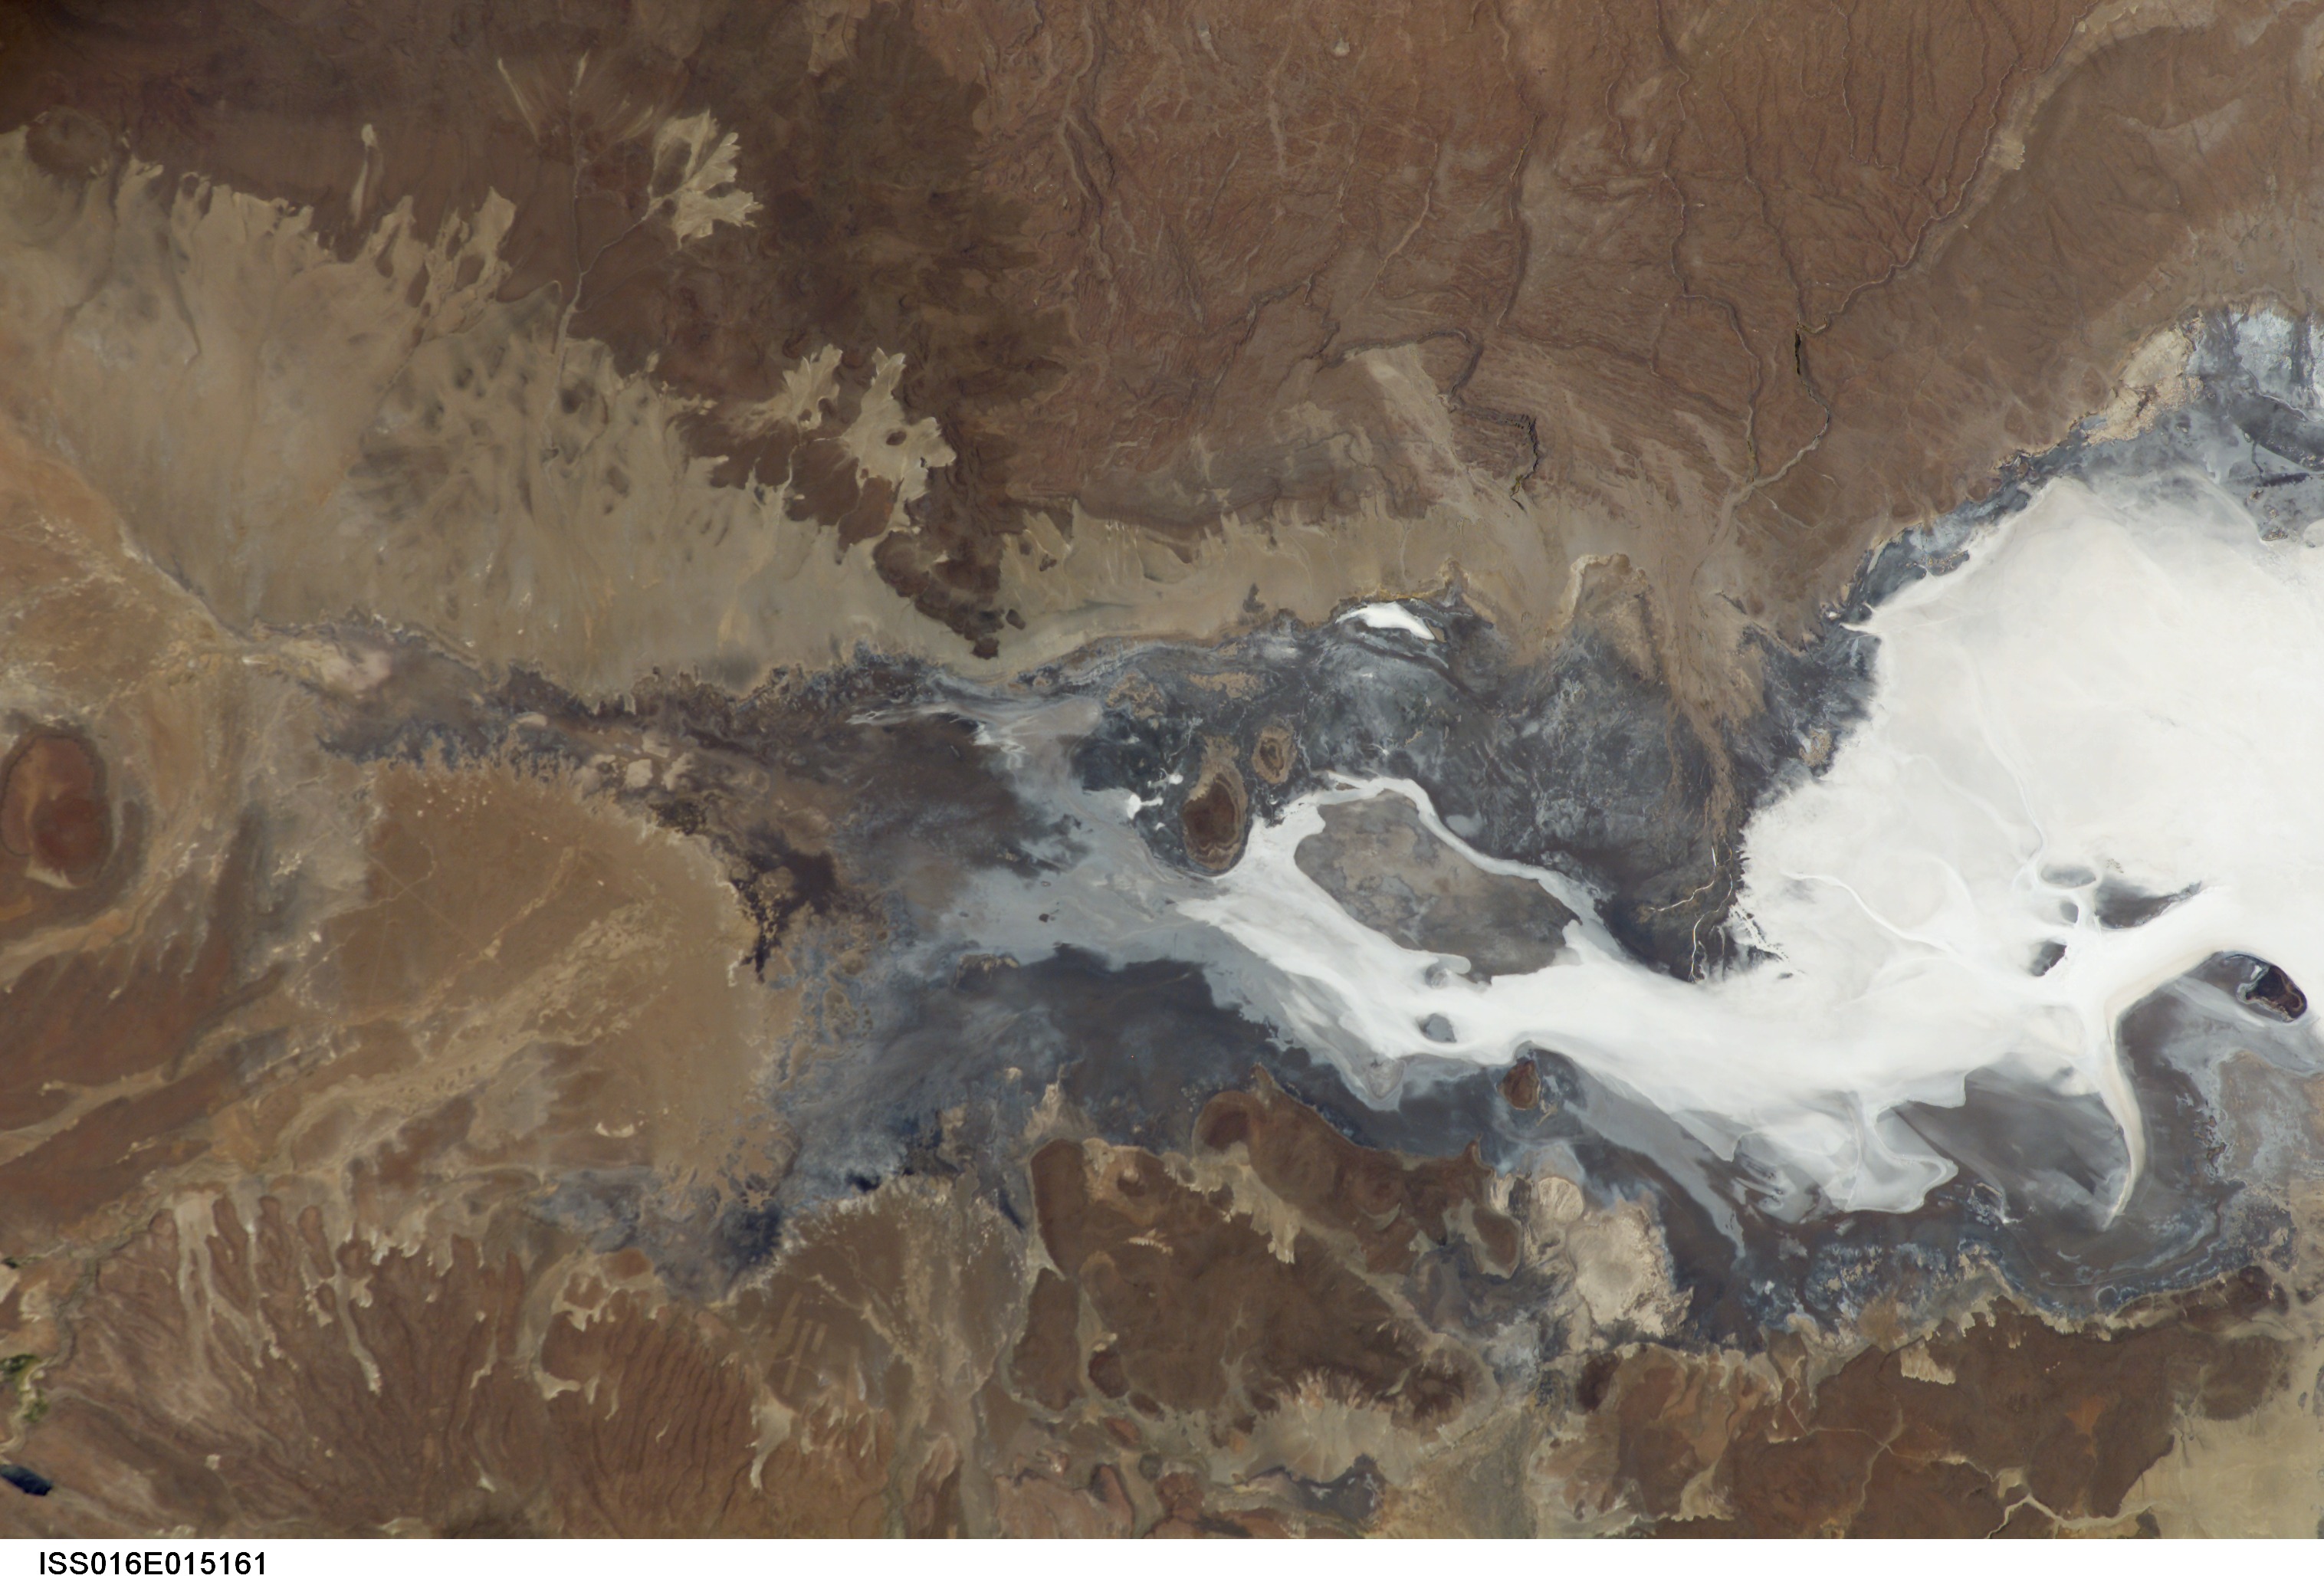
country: BOLIVIA
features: SALAR NEAR SW SALAR DE UYUNI
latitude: -20.2
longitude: -68.4
